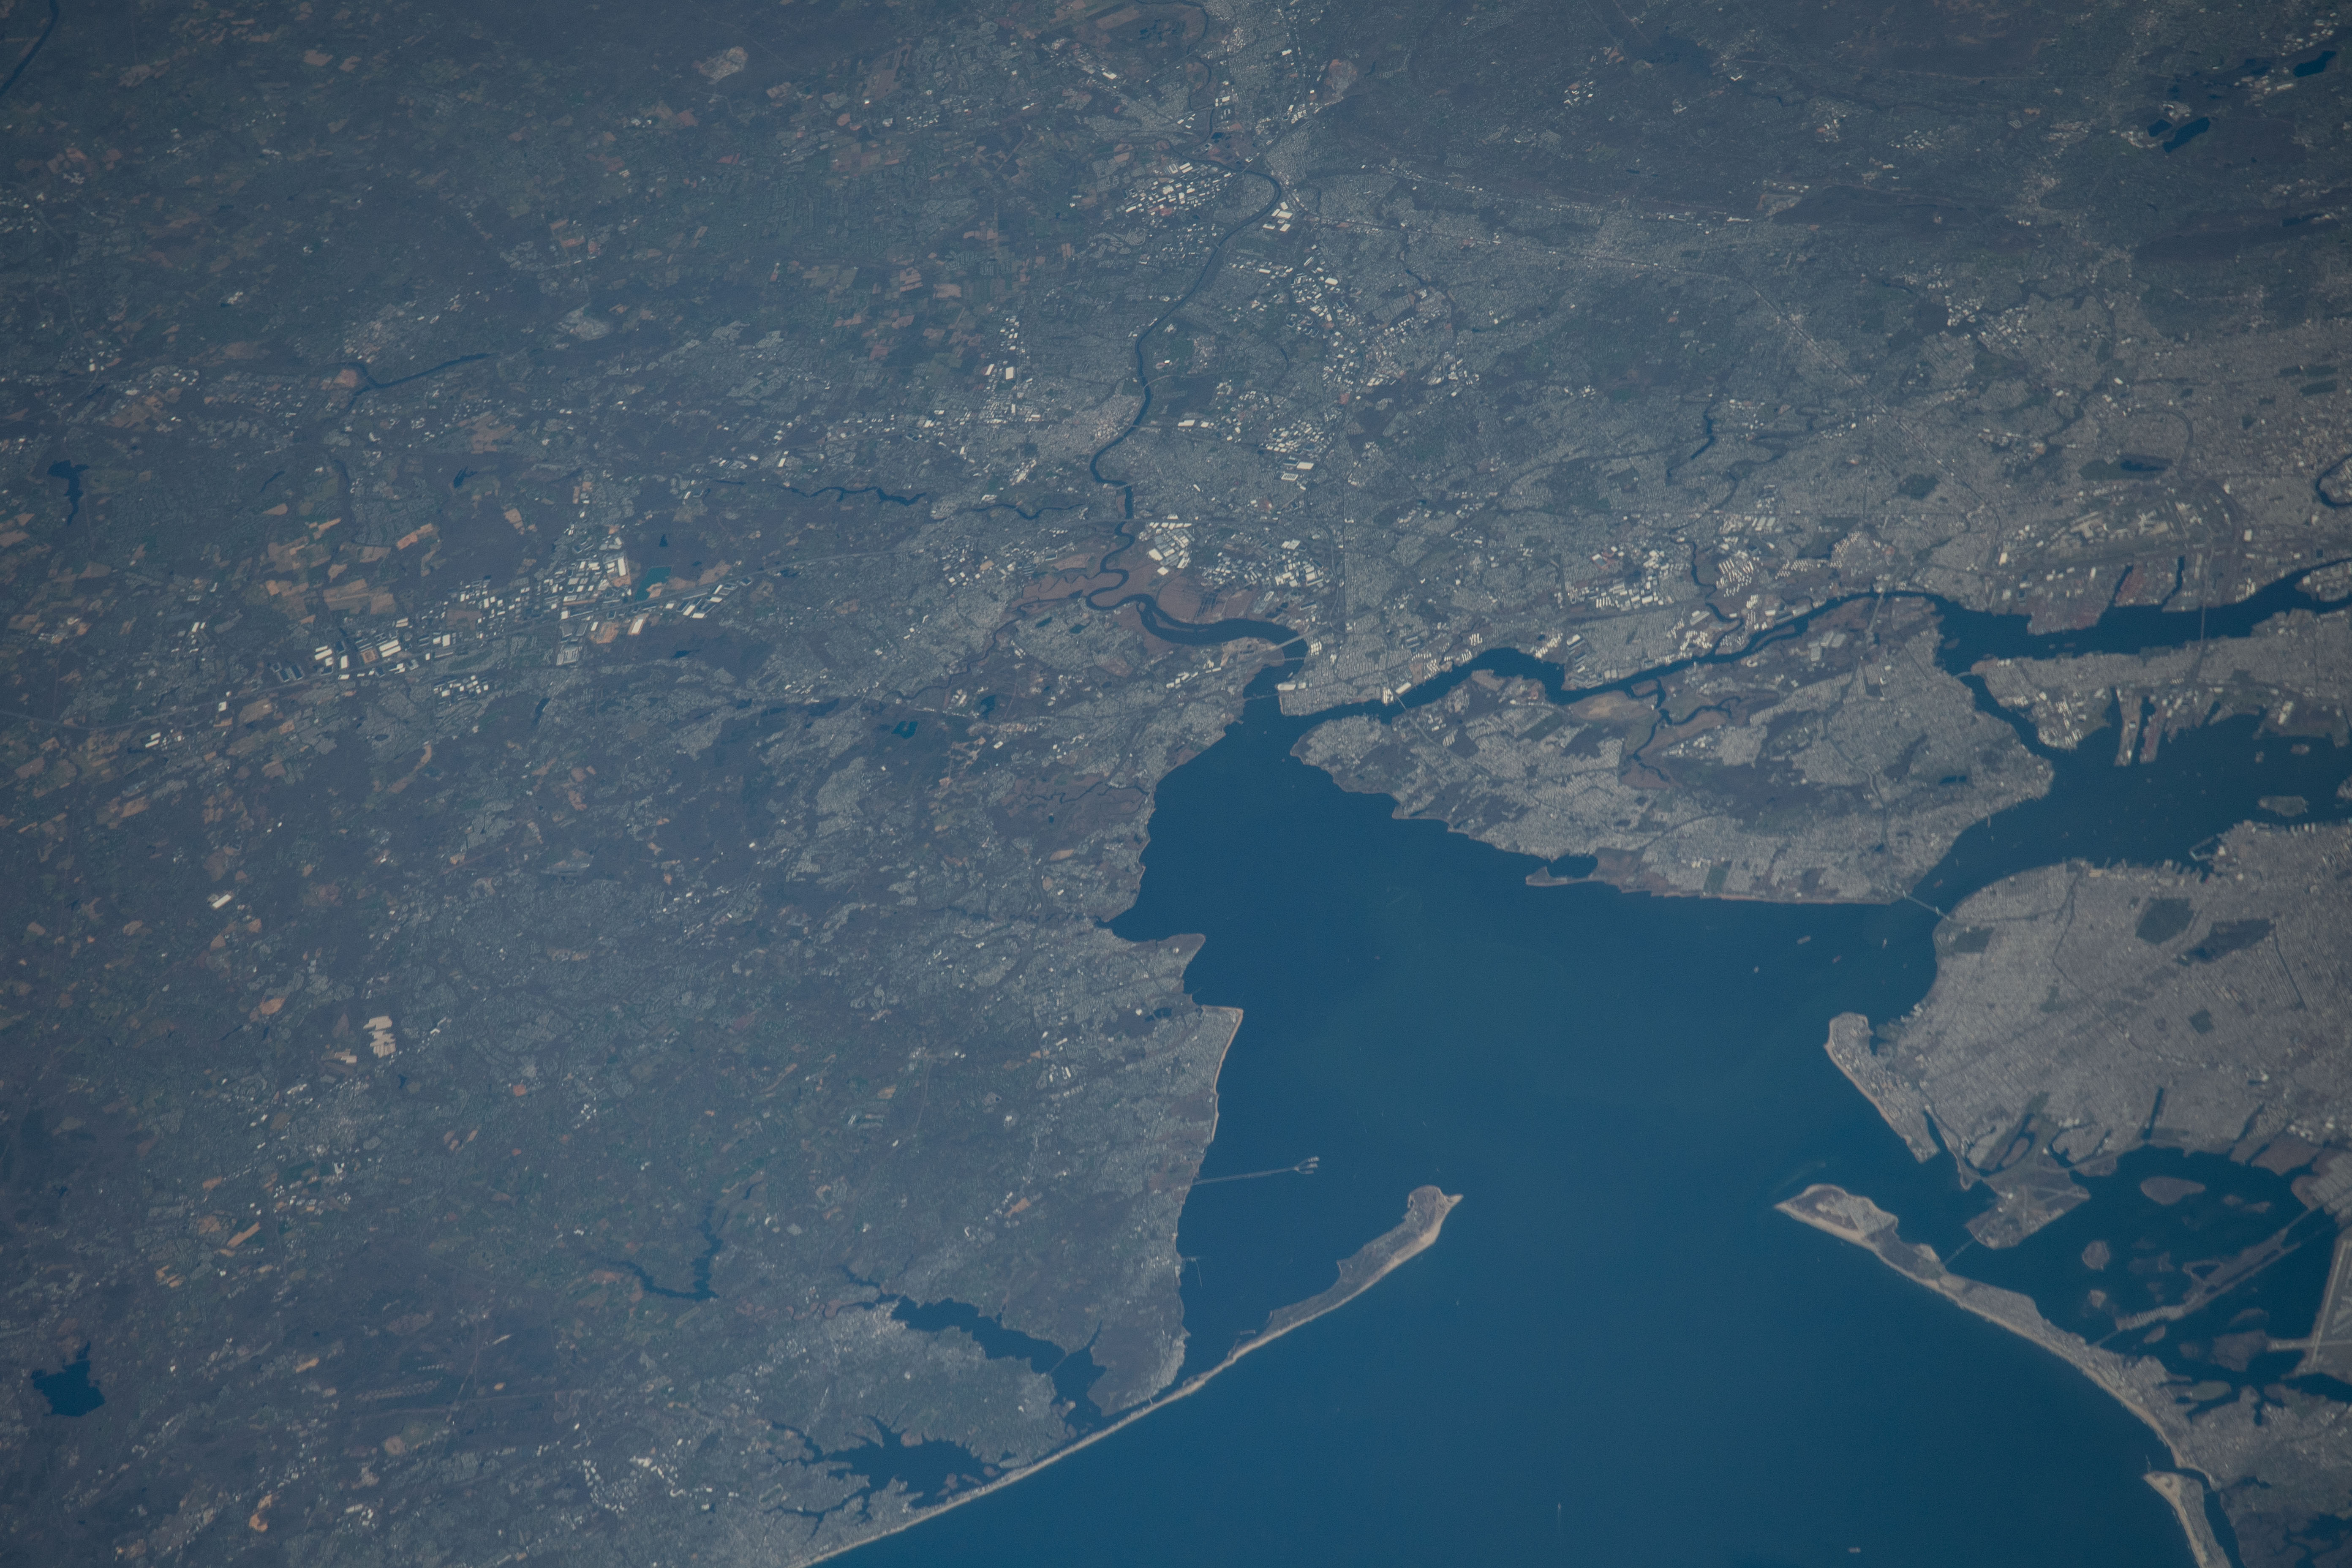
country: USA-NEW JERSEY
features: HUDSON RIVER, LOWER BAY RARITAN,NEW YORK BAY
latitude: 40.5
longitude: -74.2
